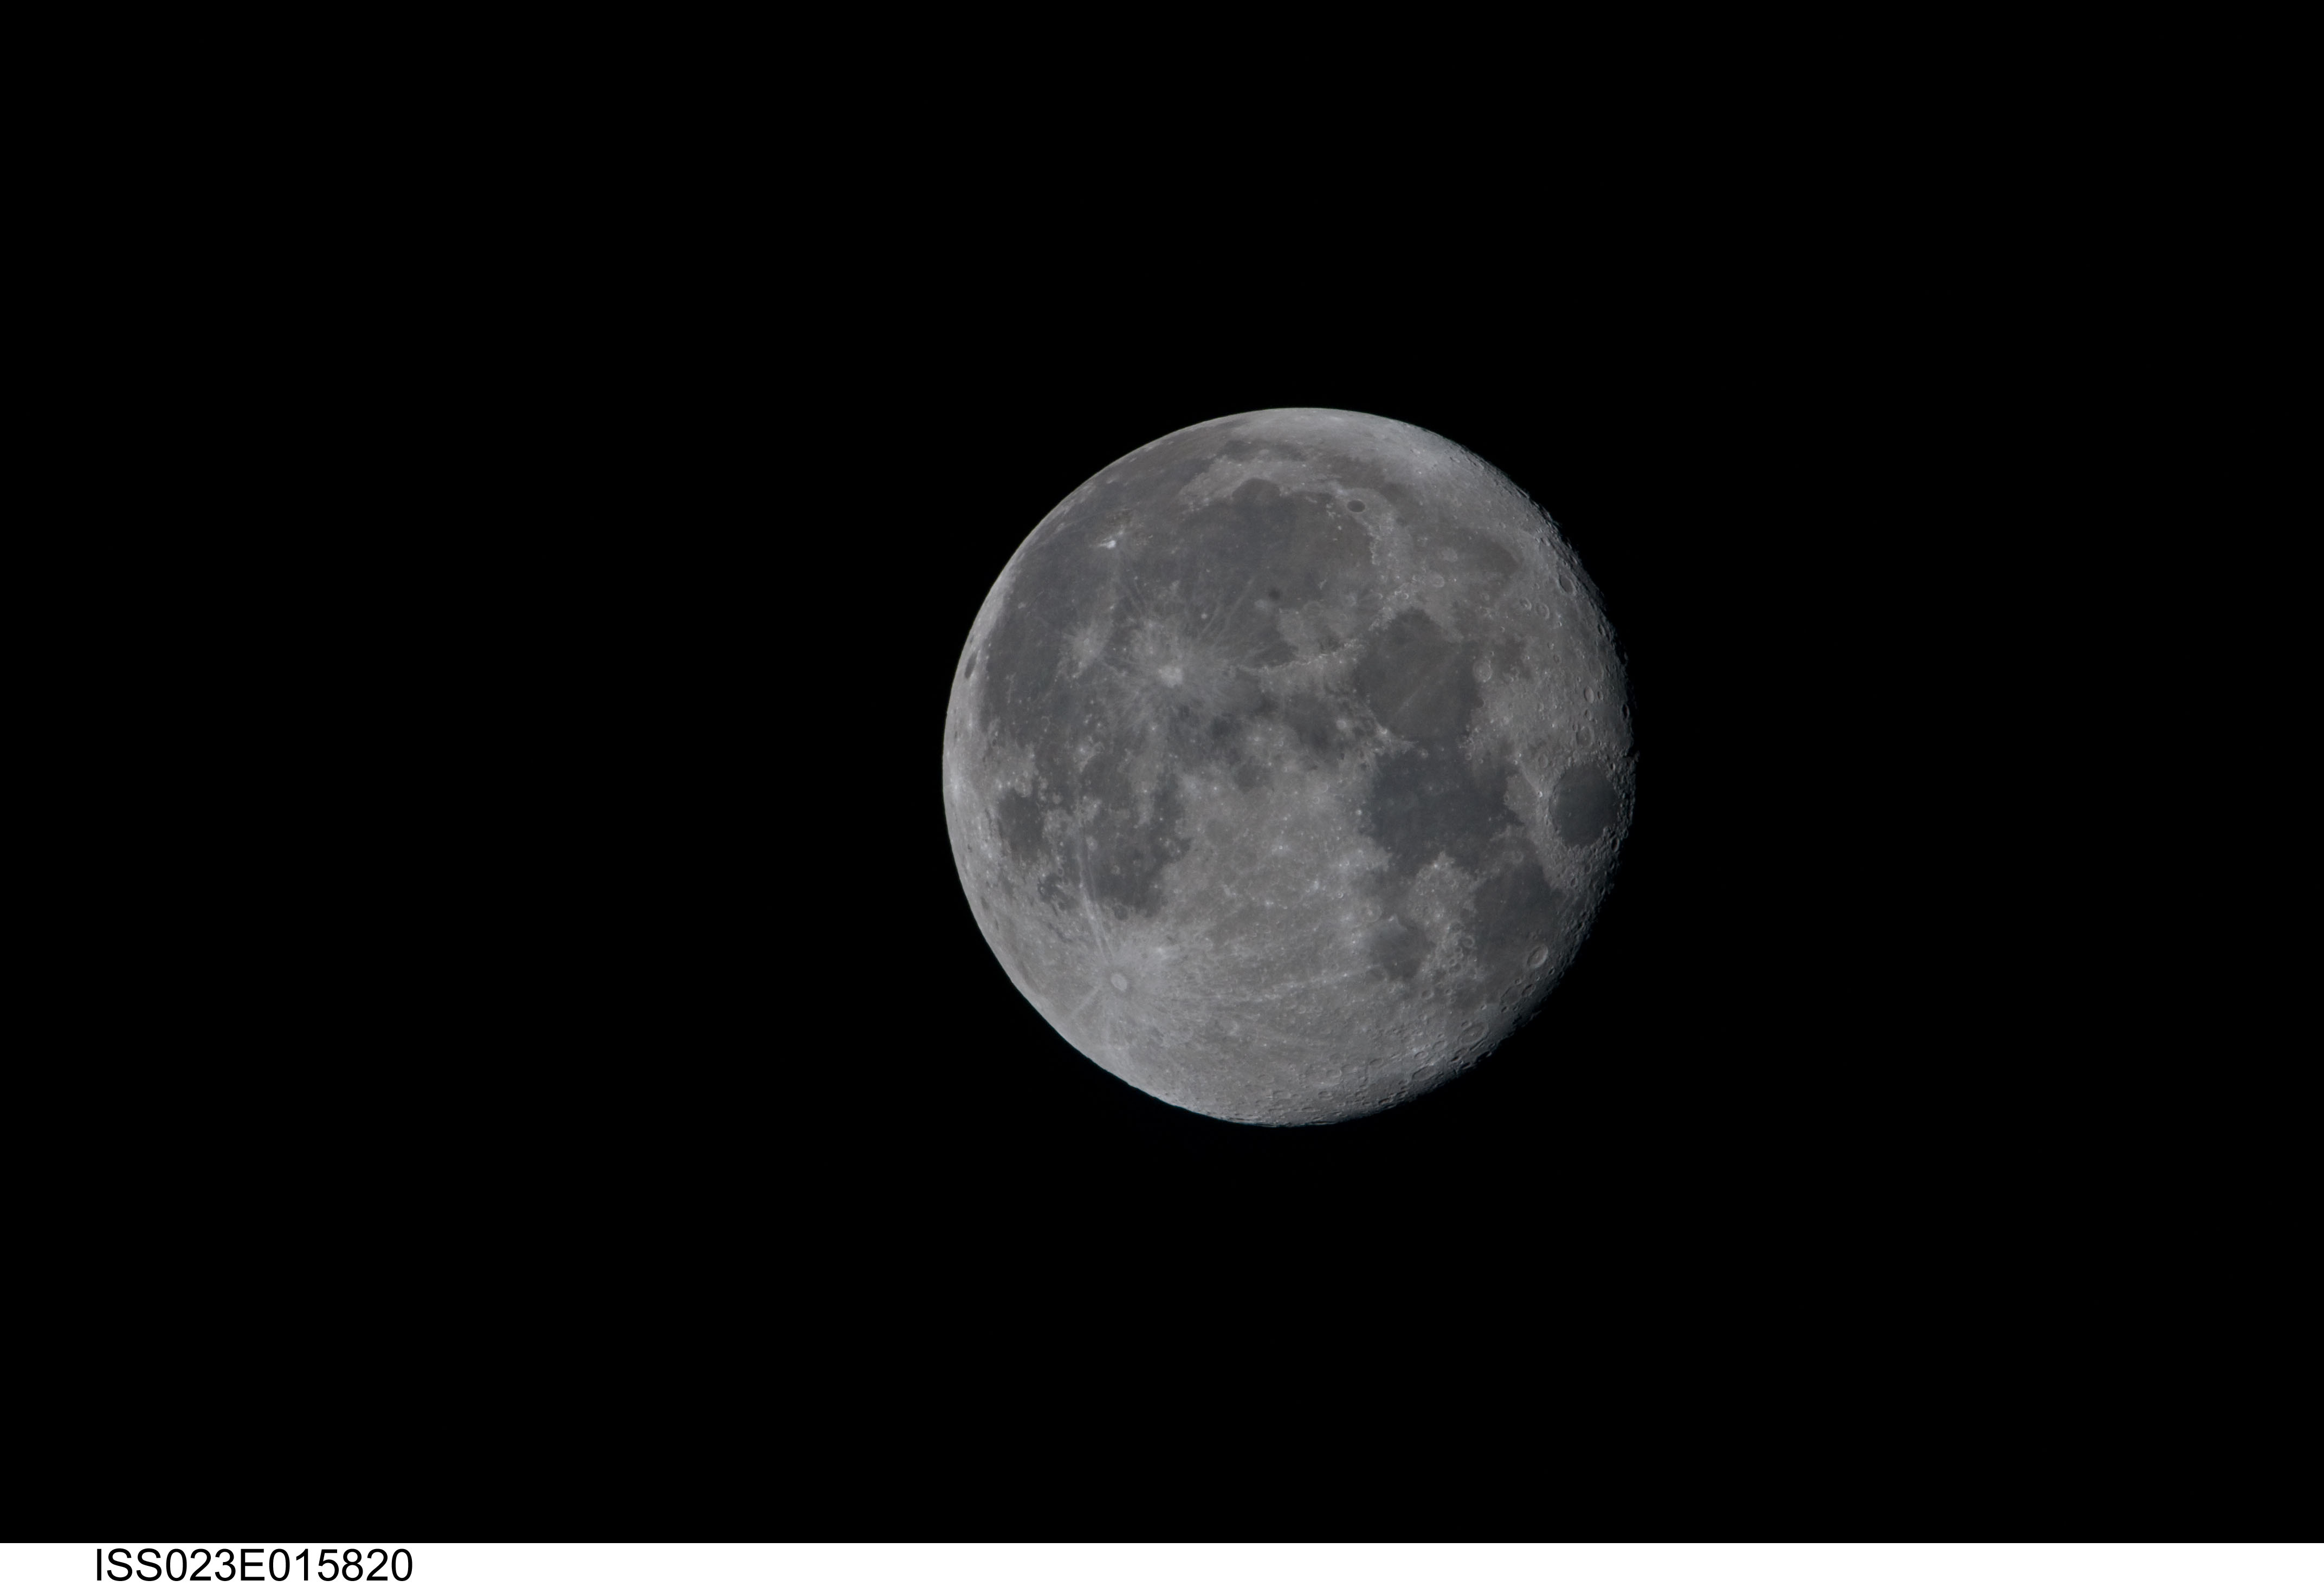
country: ATLANTIC OCEAN
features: PAN-GIBBOUS MOON WANING
